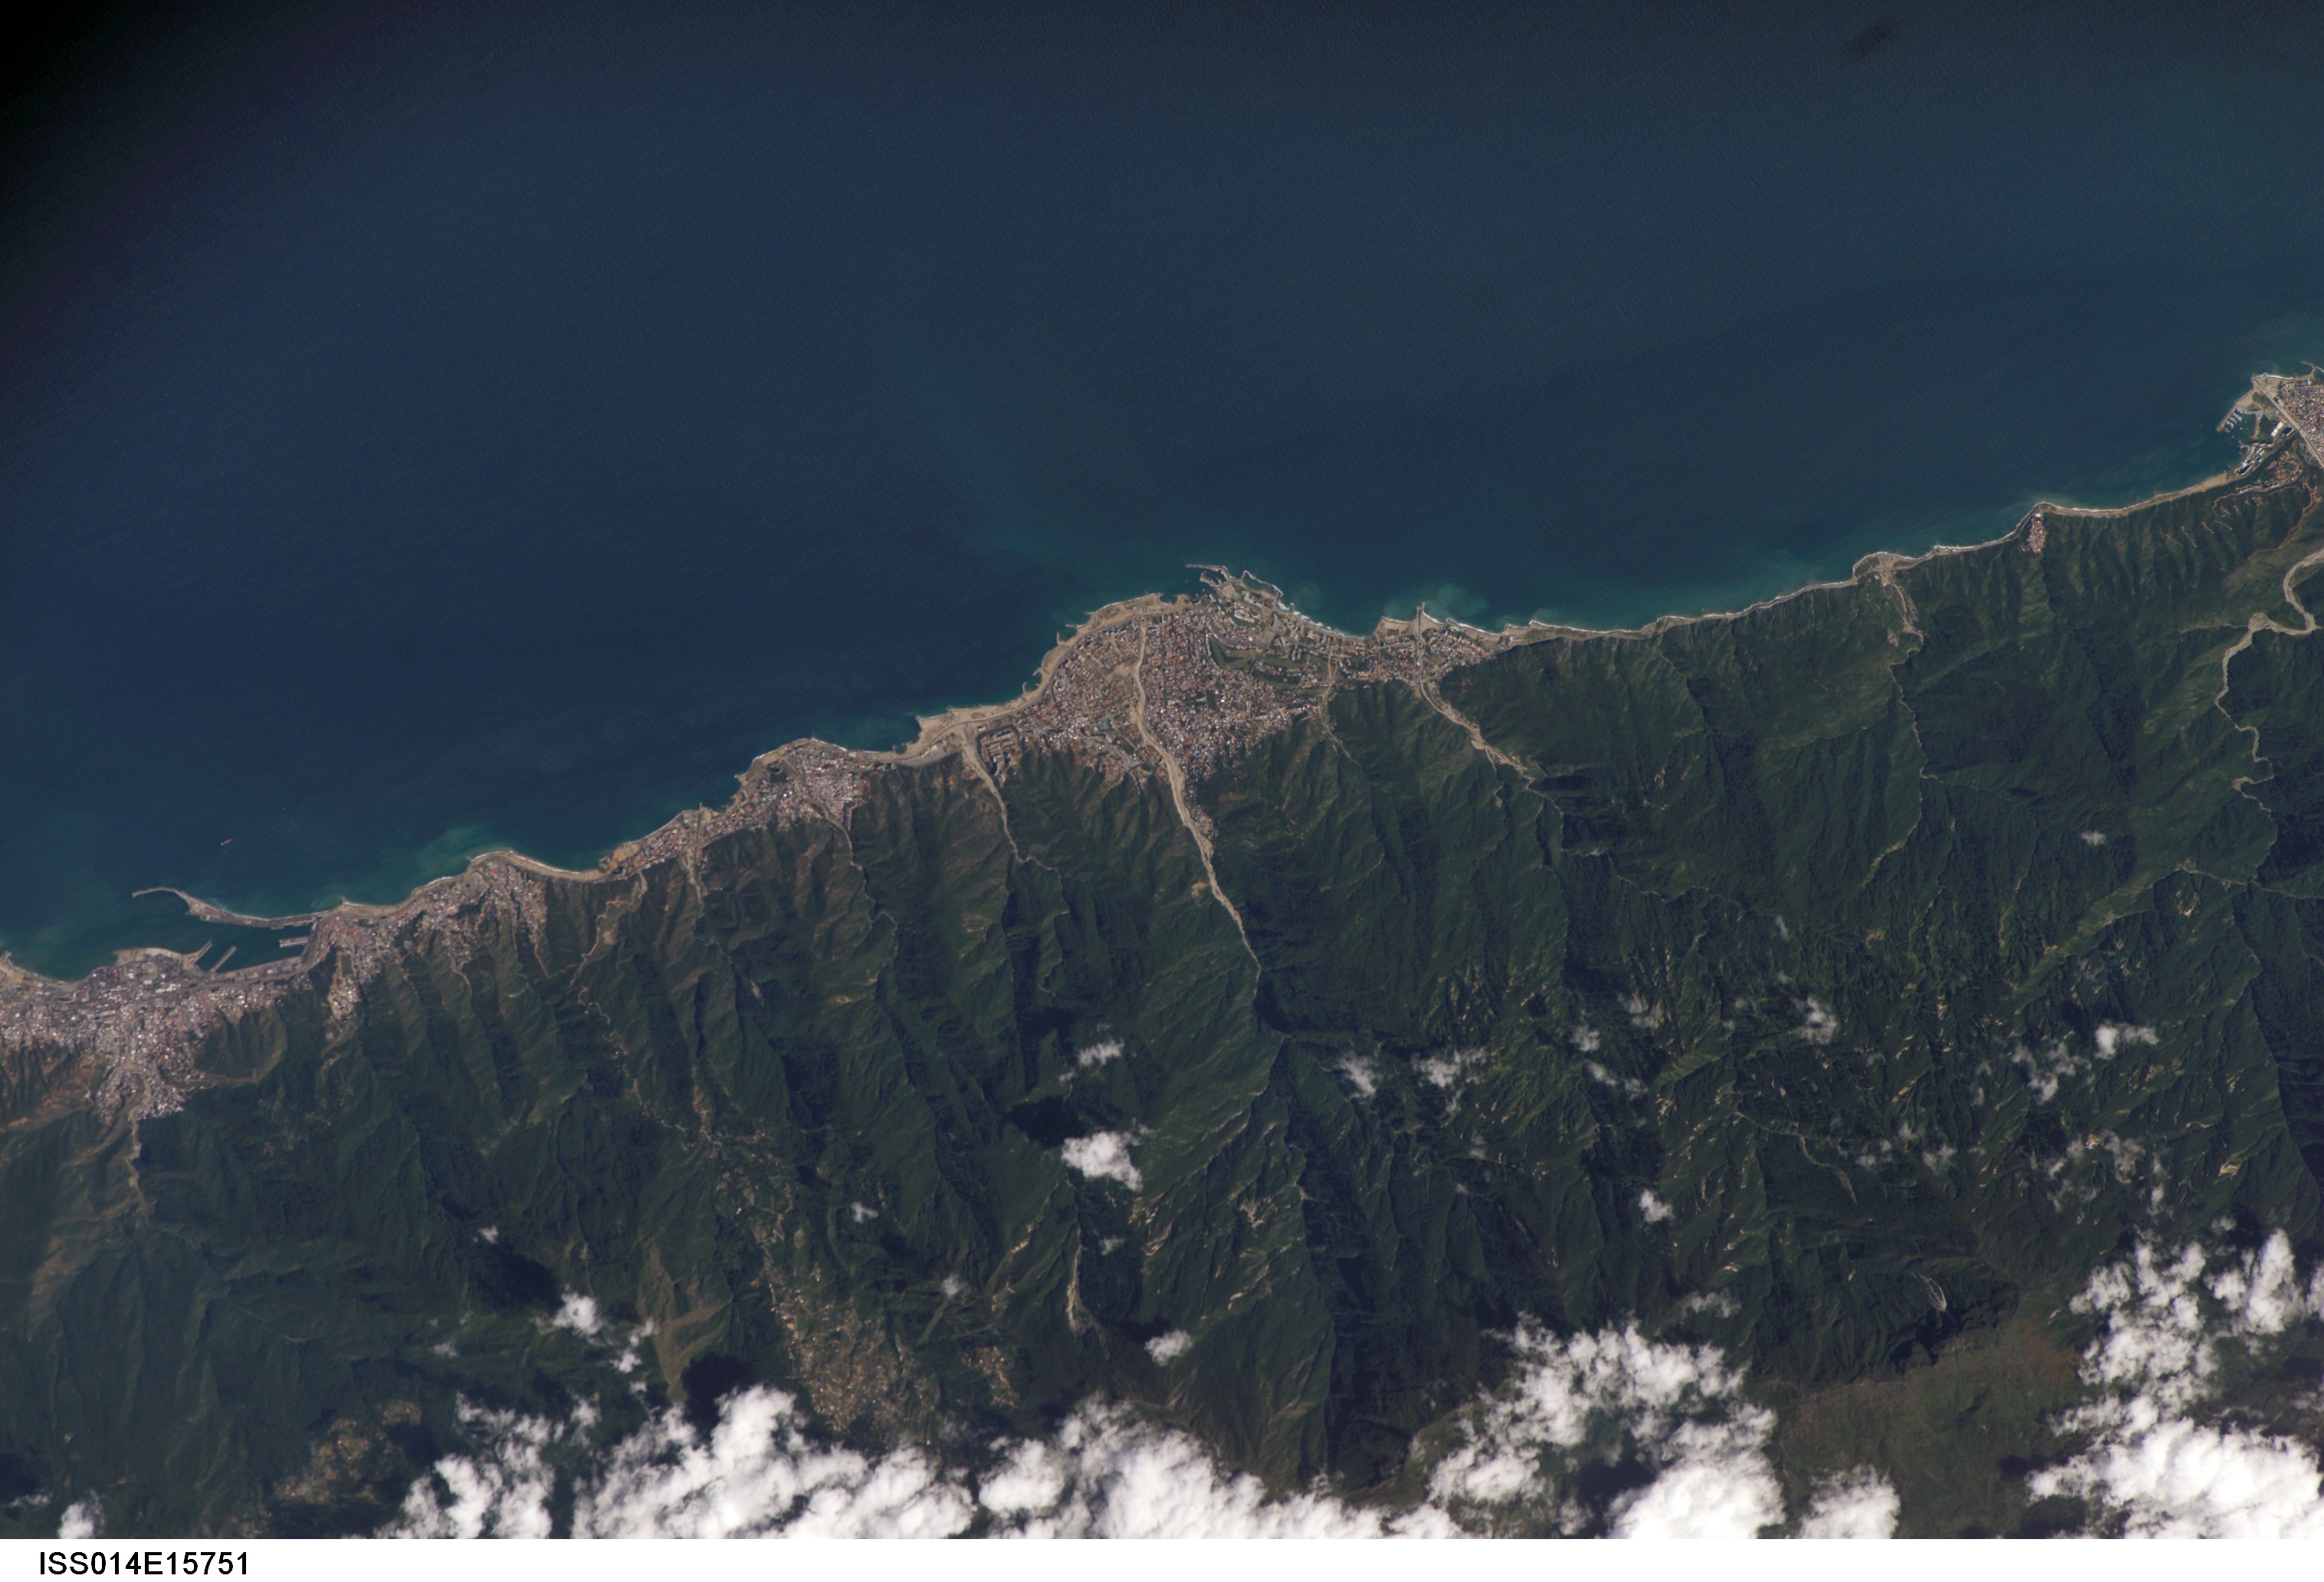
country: VENEZUELA
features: EASTERN MAIQUETIA, COAST, FOR.
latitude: 10.6
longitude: -66.9
